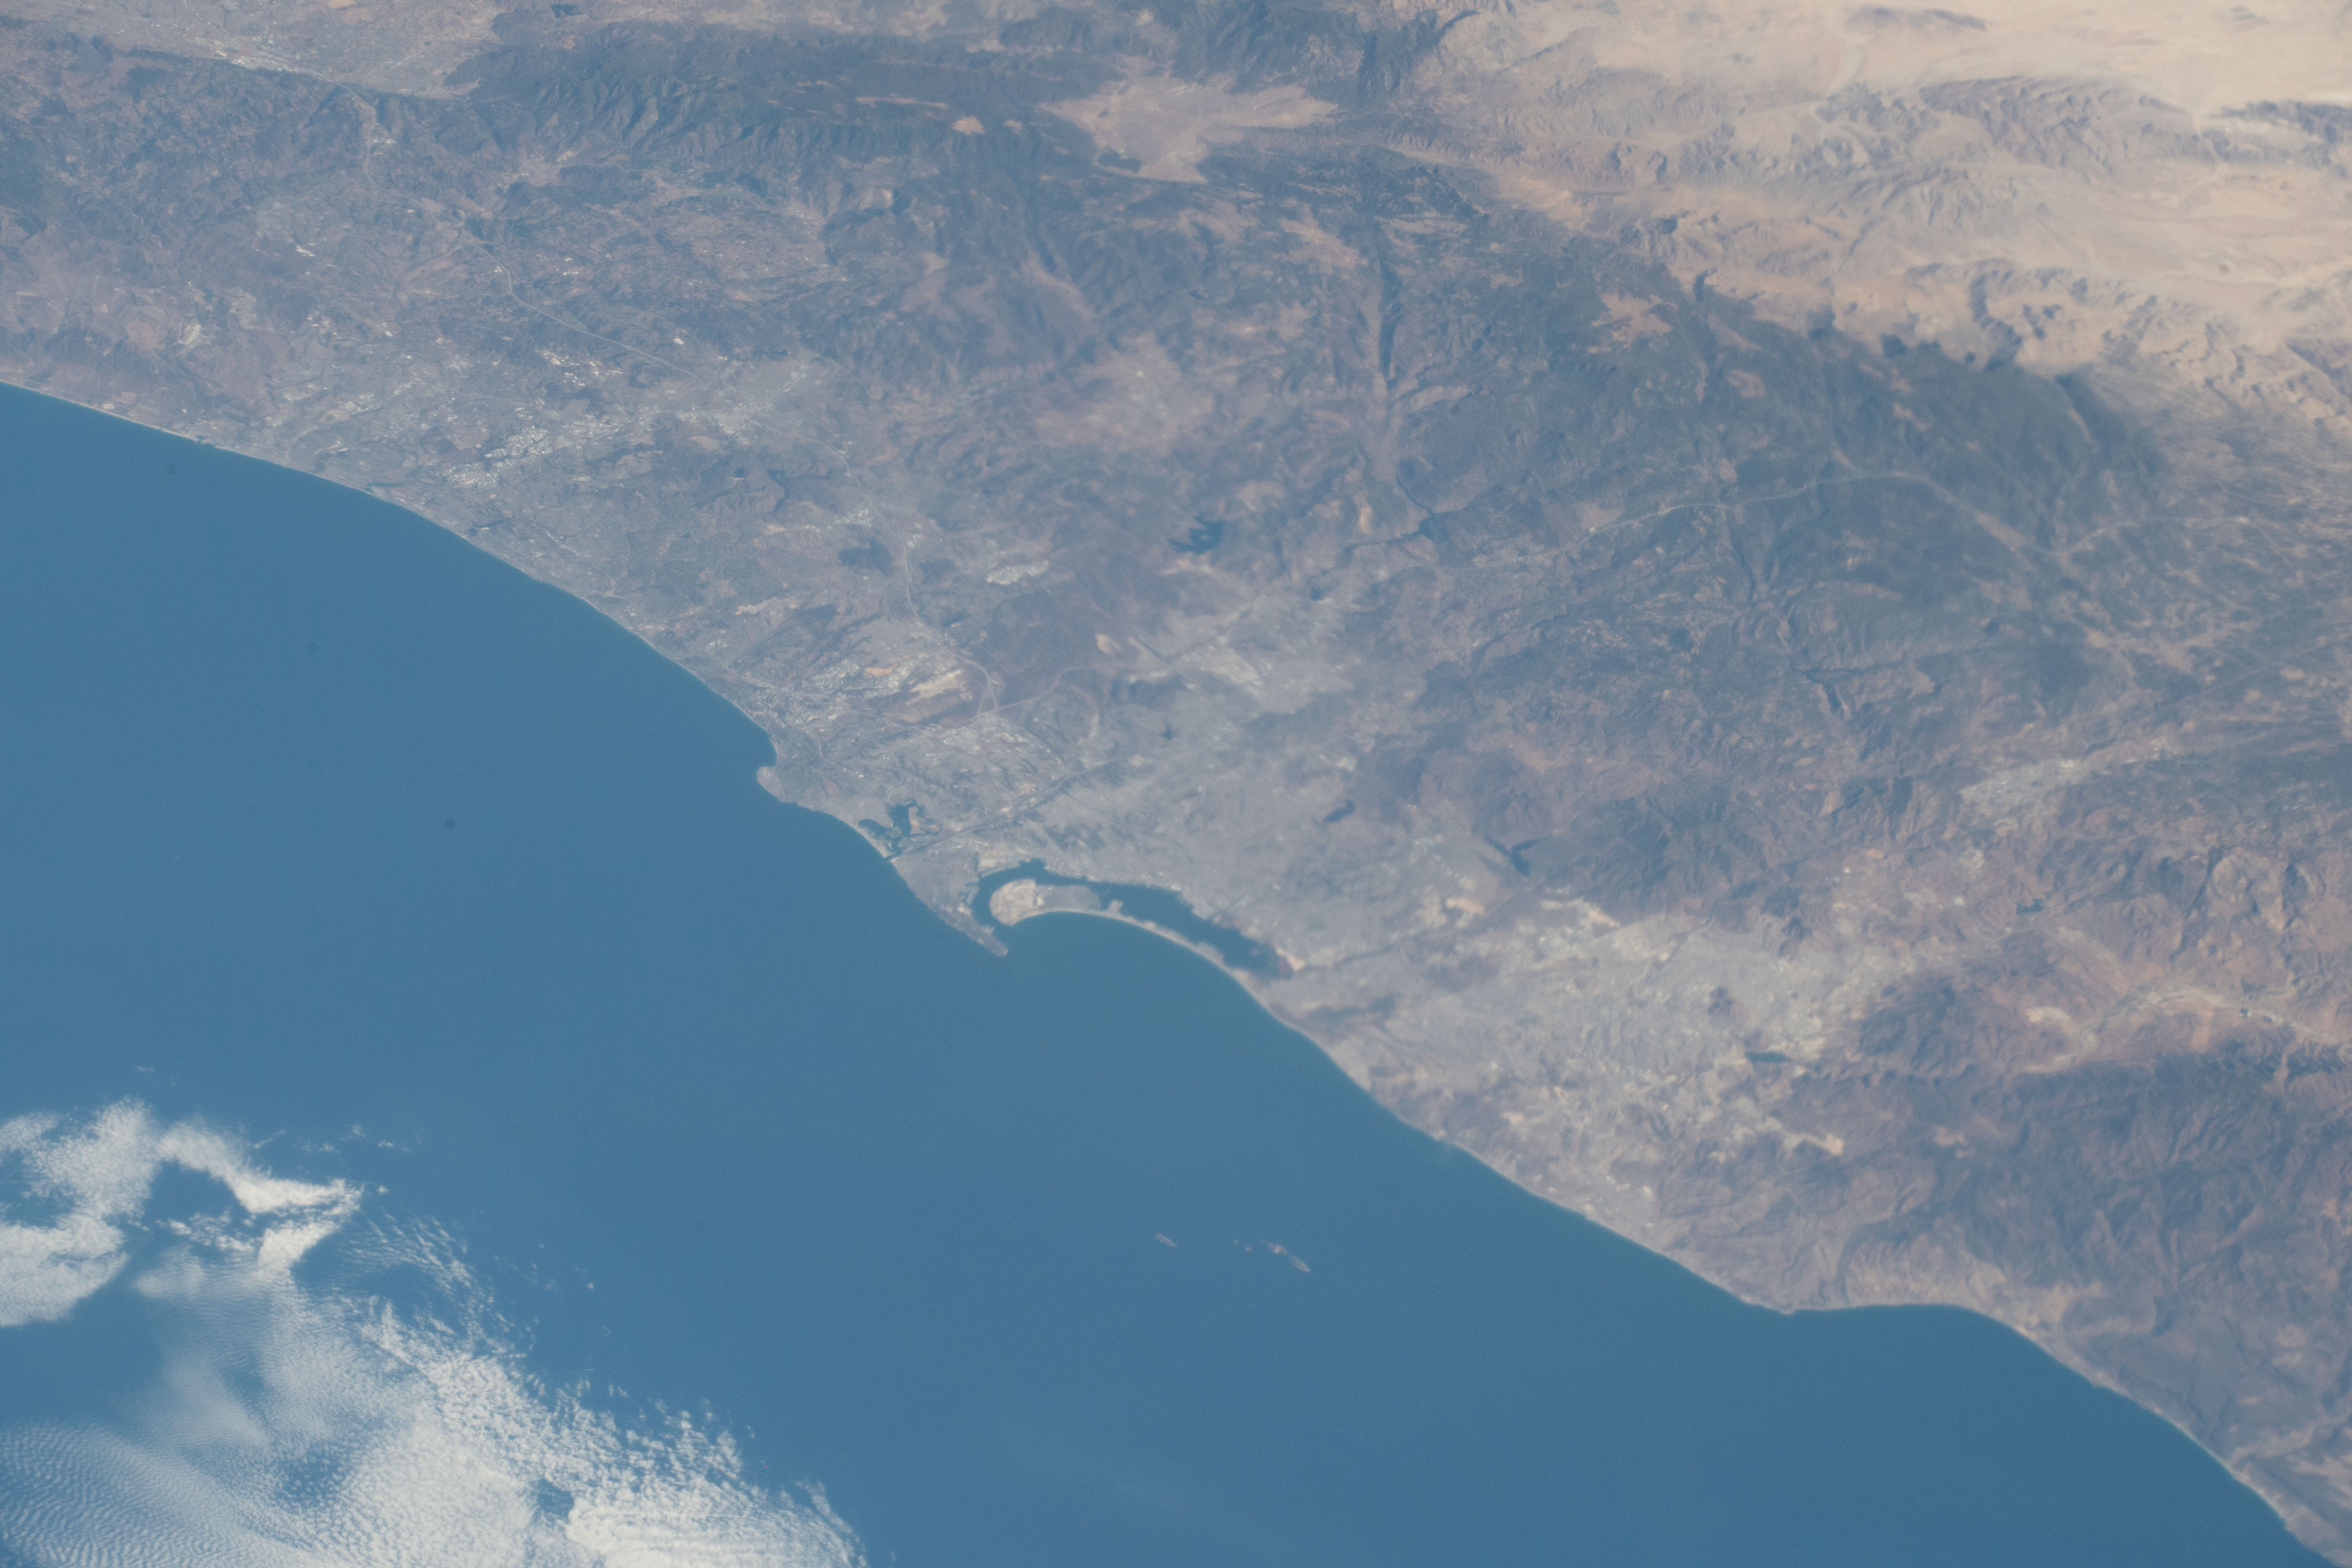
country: USA-CALIFORNIA
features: SAN DIEGO, ANZA-BORREGO DESERT STATE PARK
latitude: 32.7
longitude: -117.1
